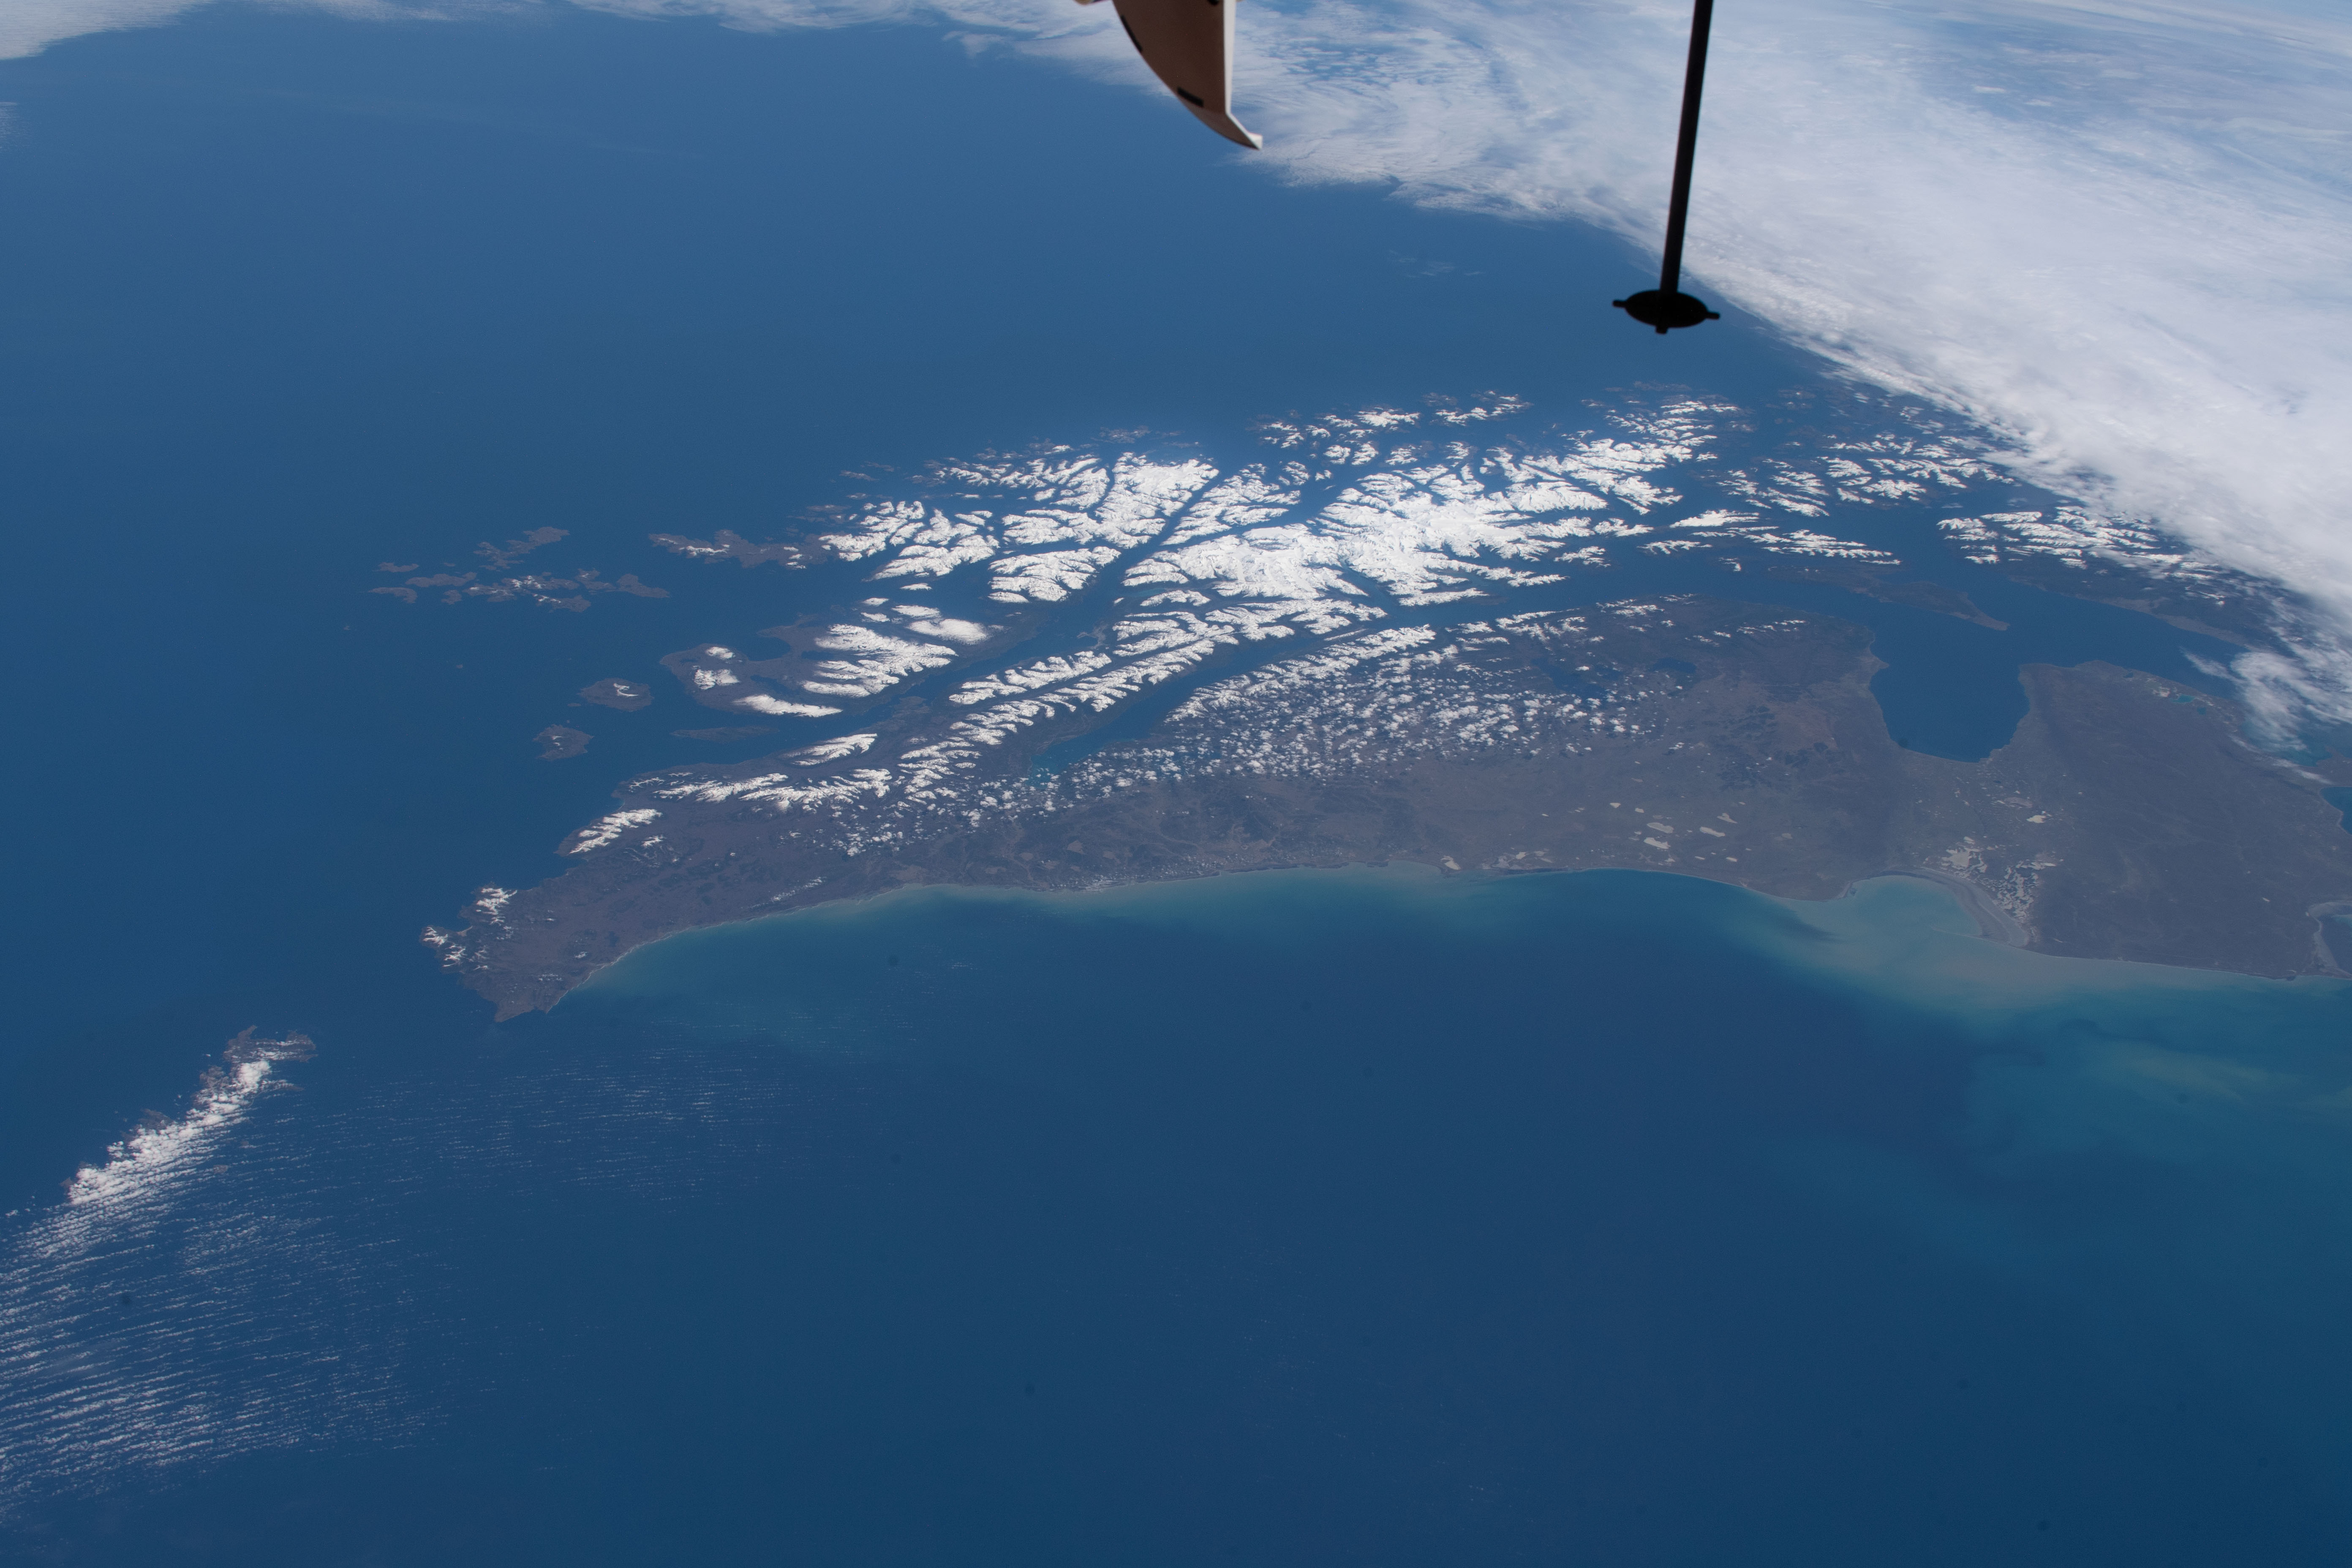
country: CHILE
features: TIERRA DEL FUEGO, MONTE DARWIN, BAHIA SAN SEBASTIAN, INUTIL BAY, ESTRECHO DE MAGALLANES
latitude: -54.0
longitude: -69.5
